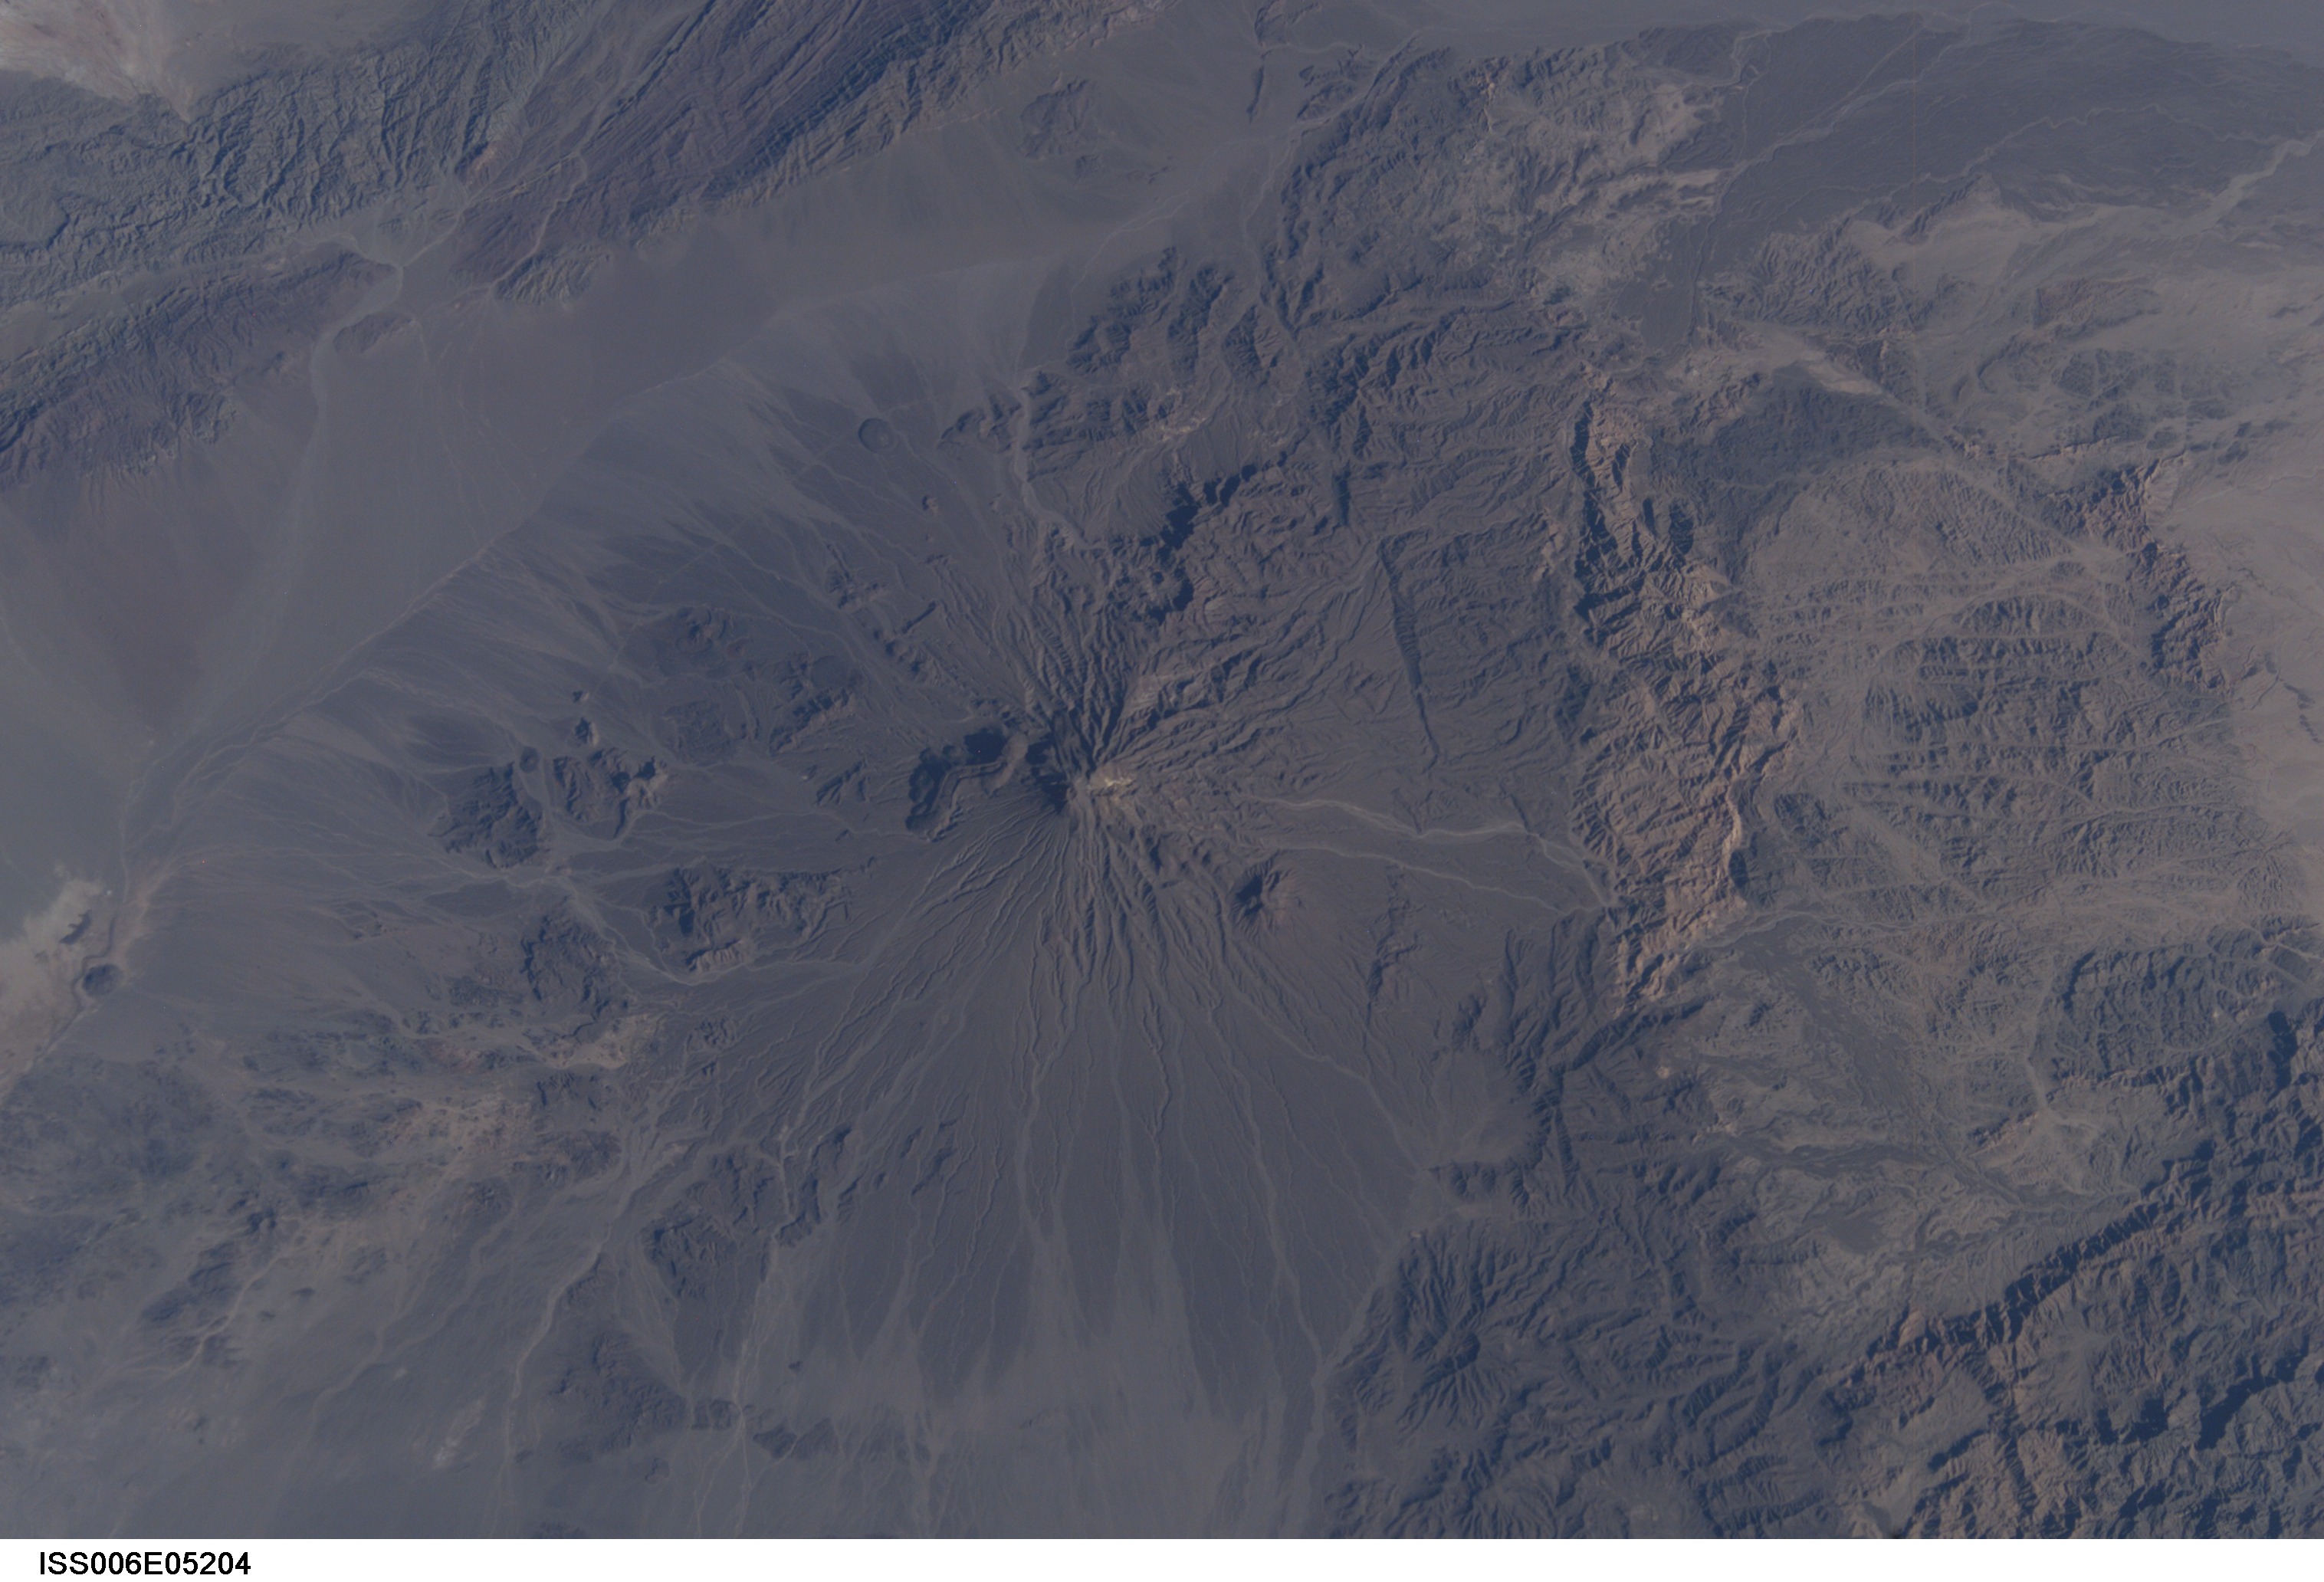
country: IRAN
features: BAZMAN VOLCANO
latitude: 28.0
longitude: 60.0
